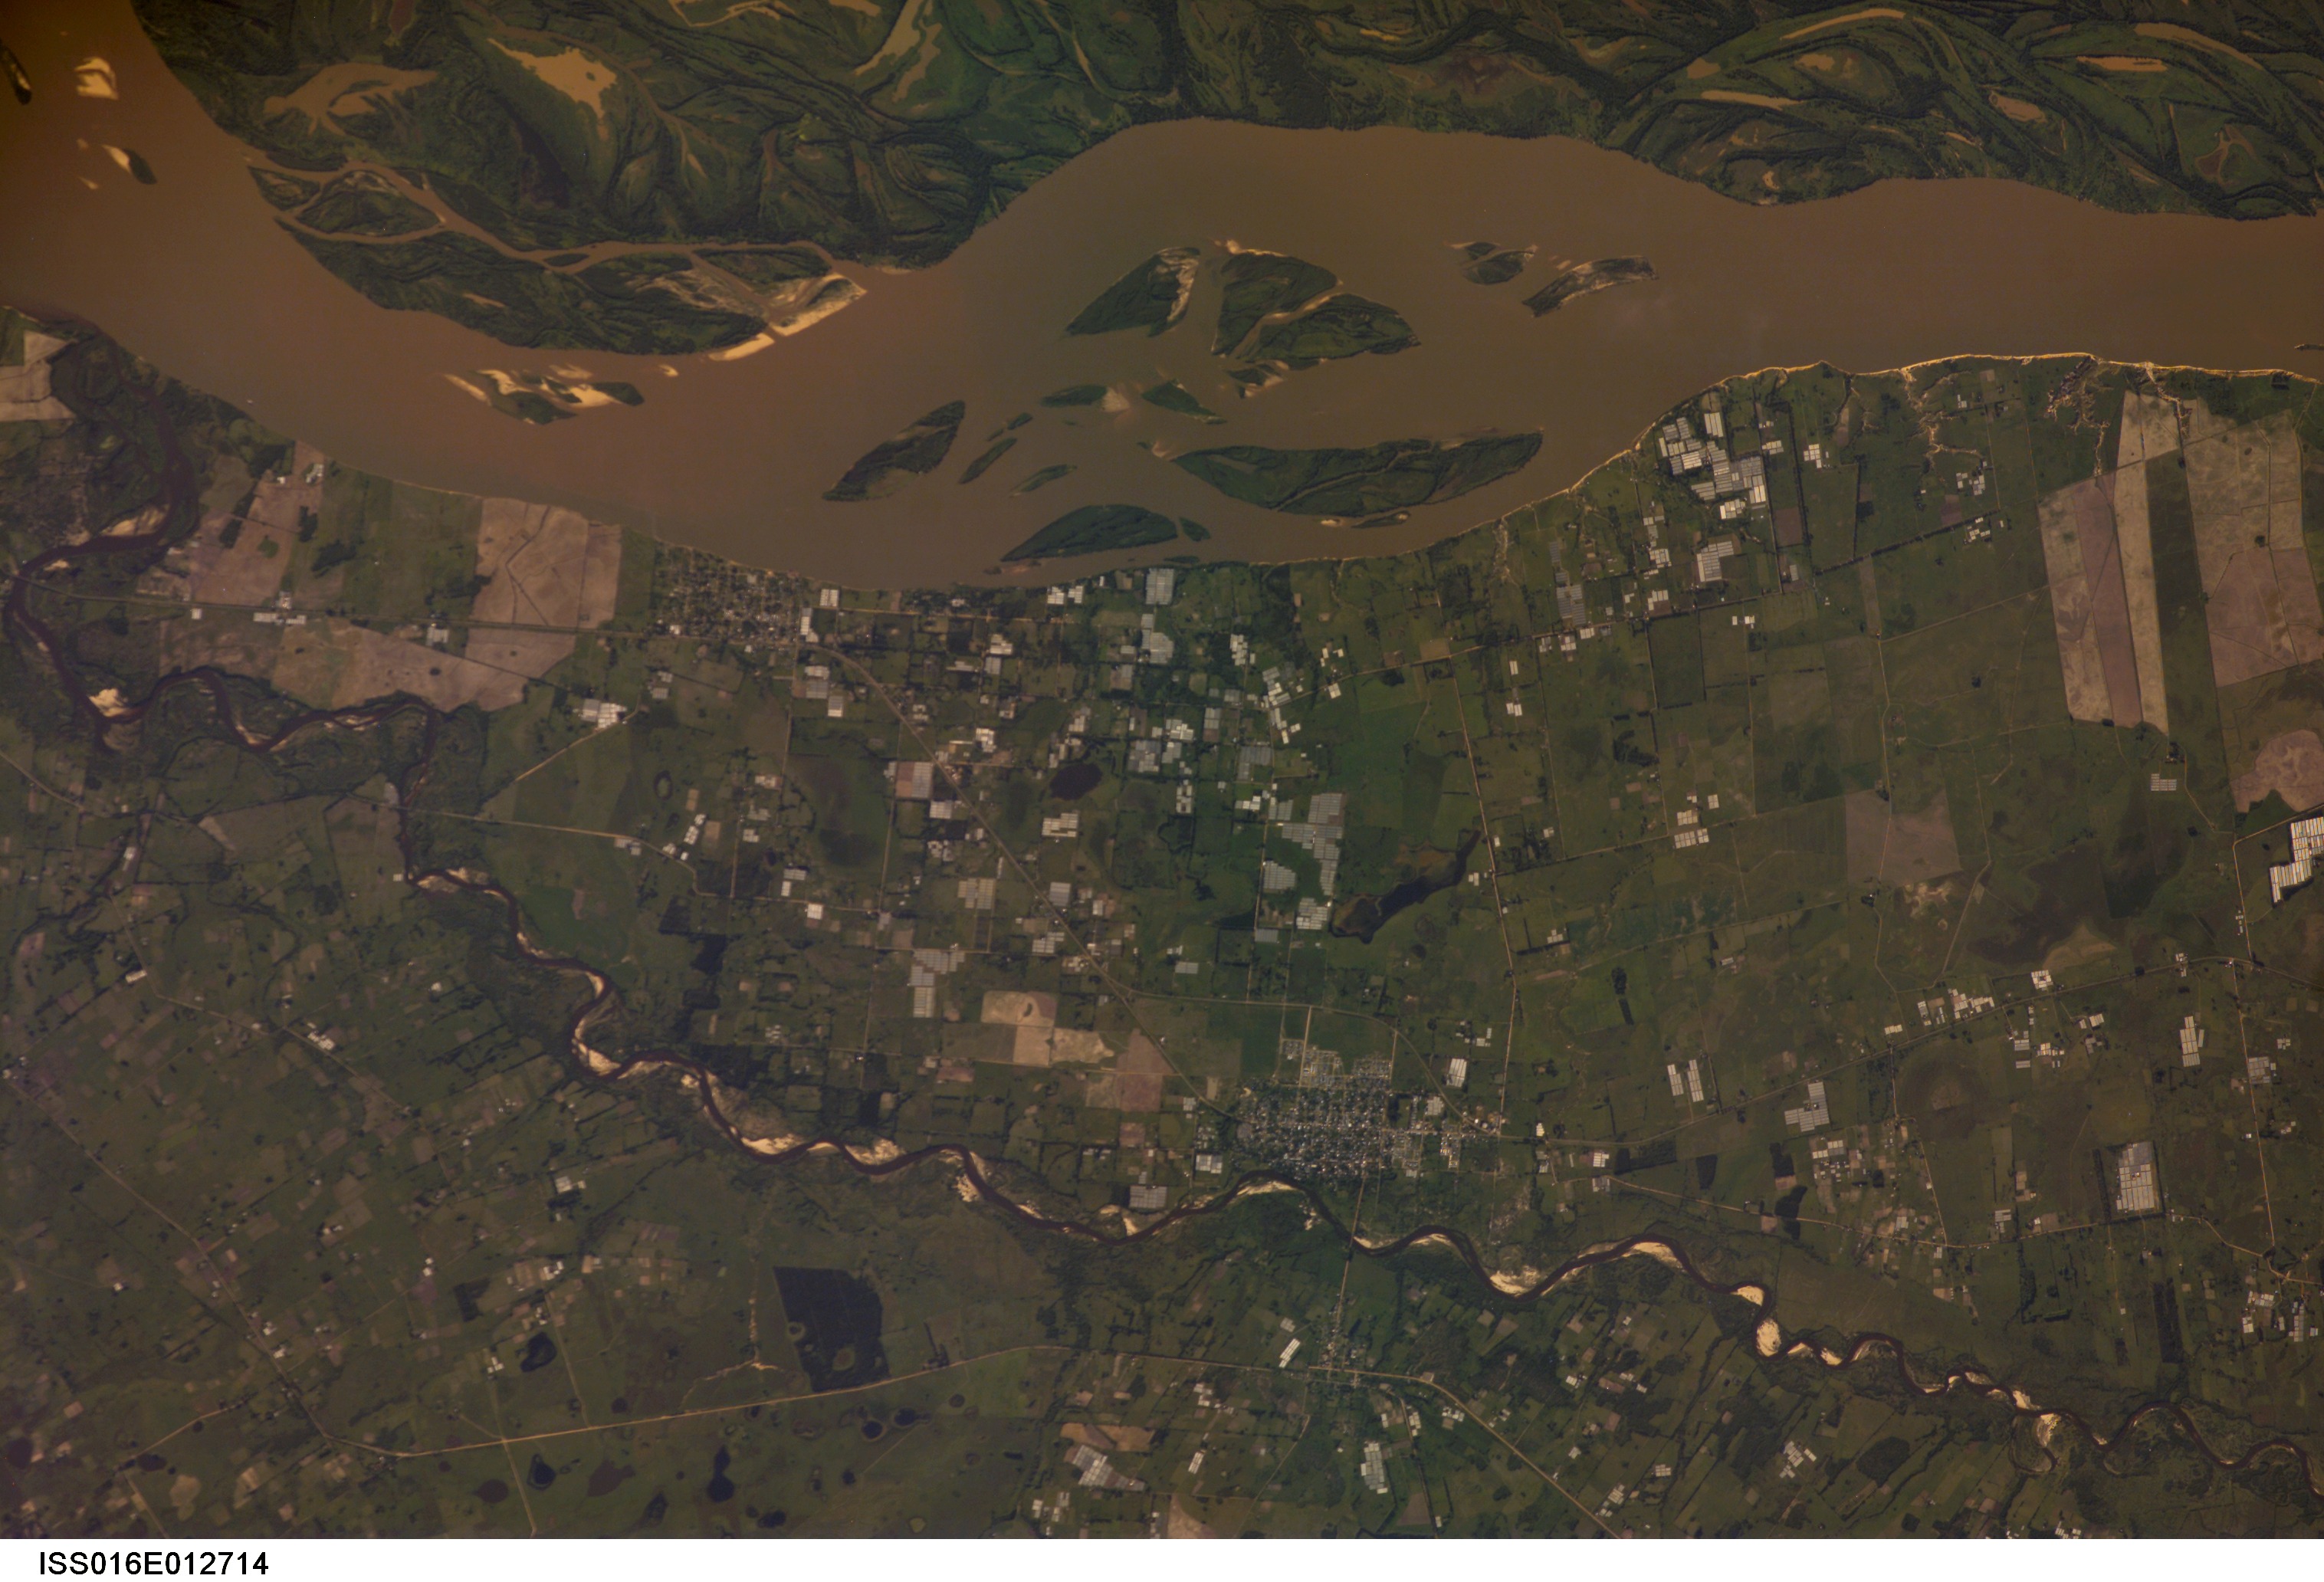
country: ARGENTINA
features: PARANA R., SANTA LUCIA, AGR.
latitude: -29.0
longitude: -59.2
